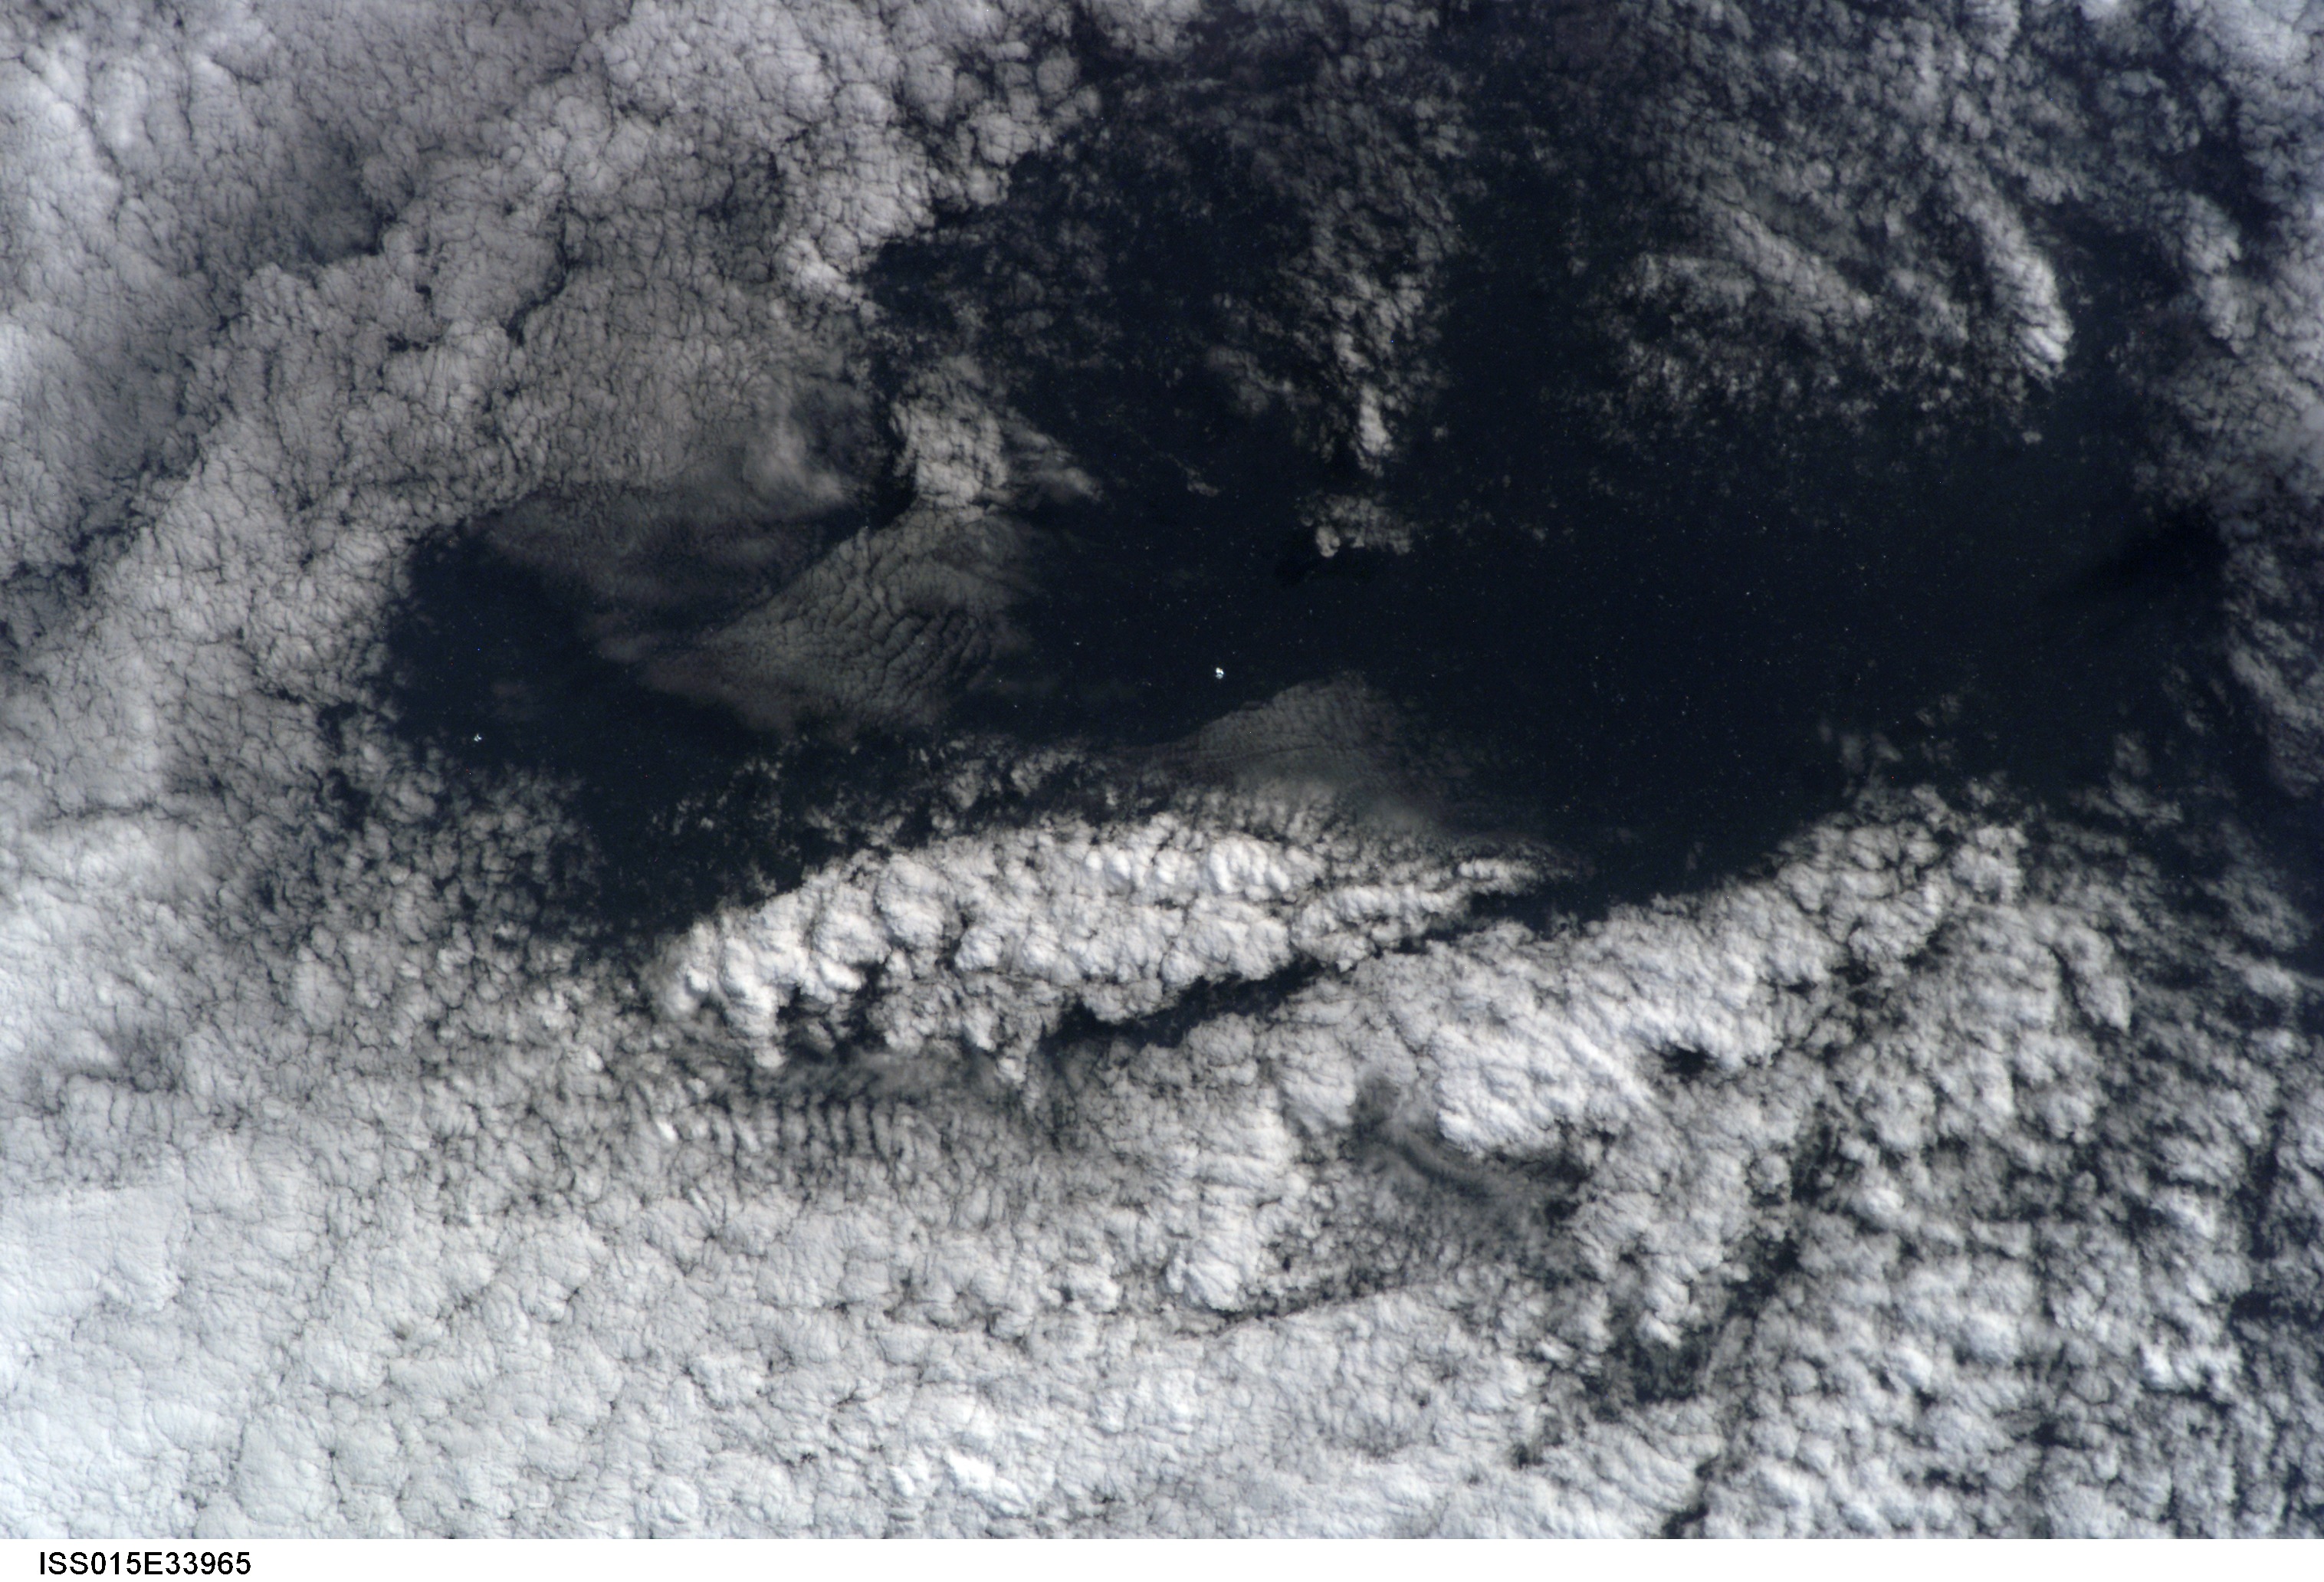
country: ATLANTIC OCEAN
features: SEA SURFACE, SMALL ICEBERGS
